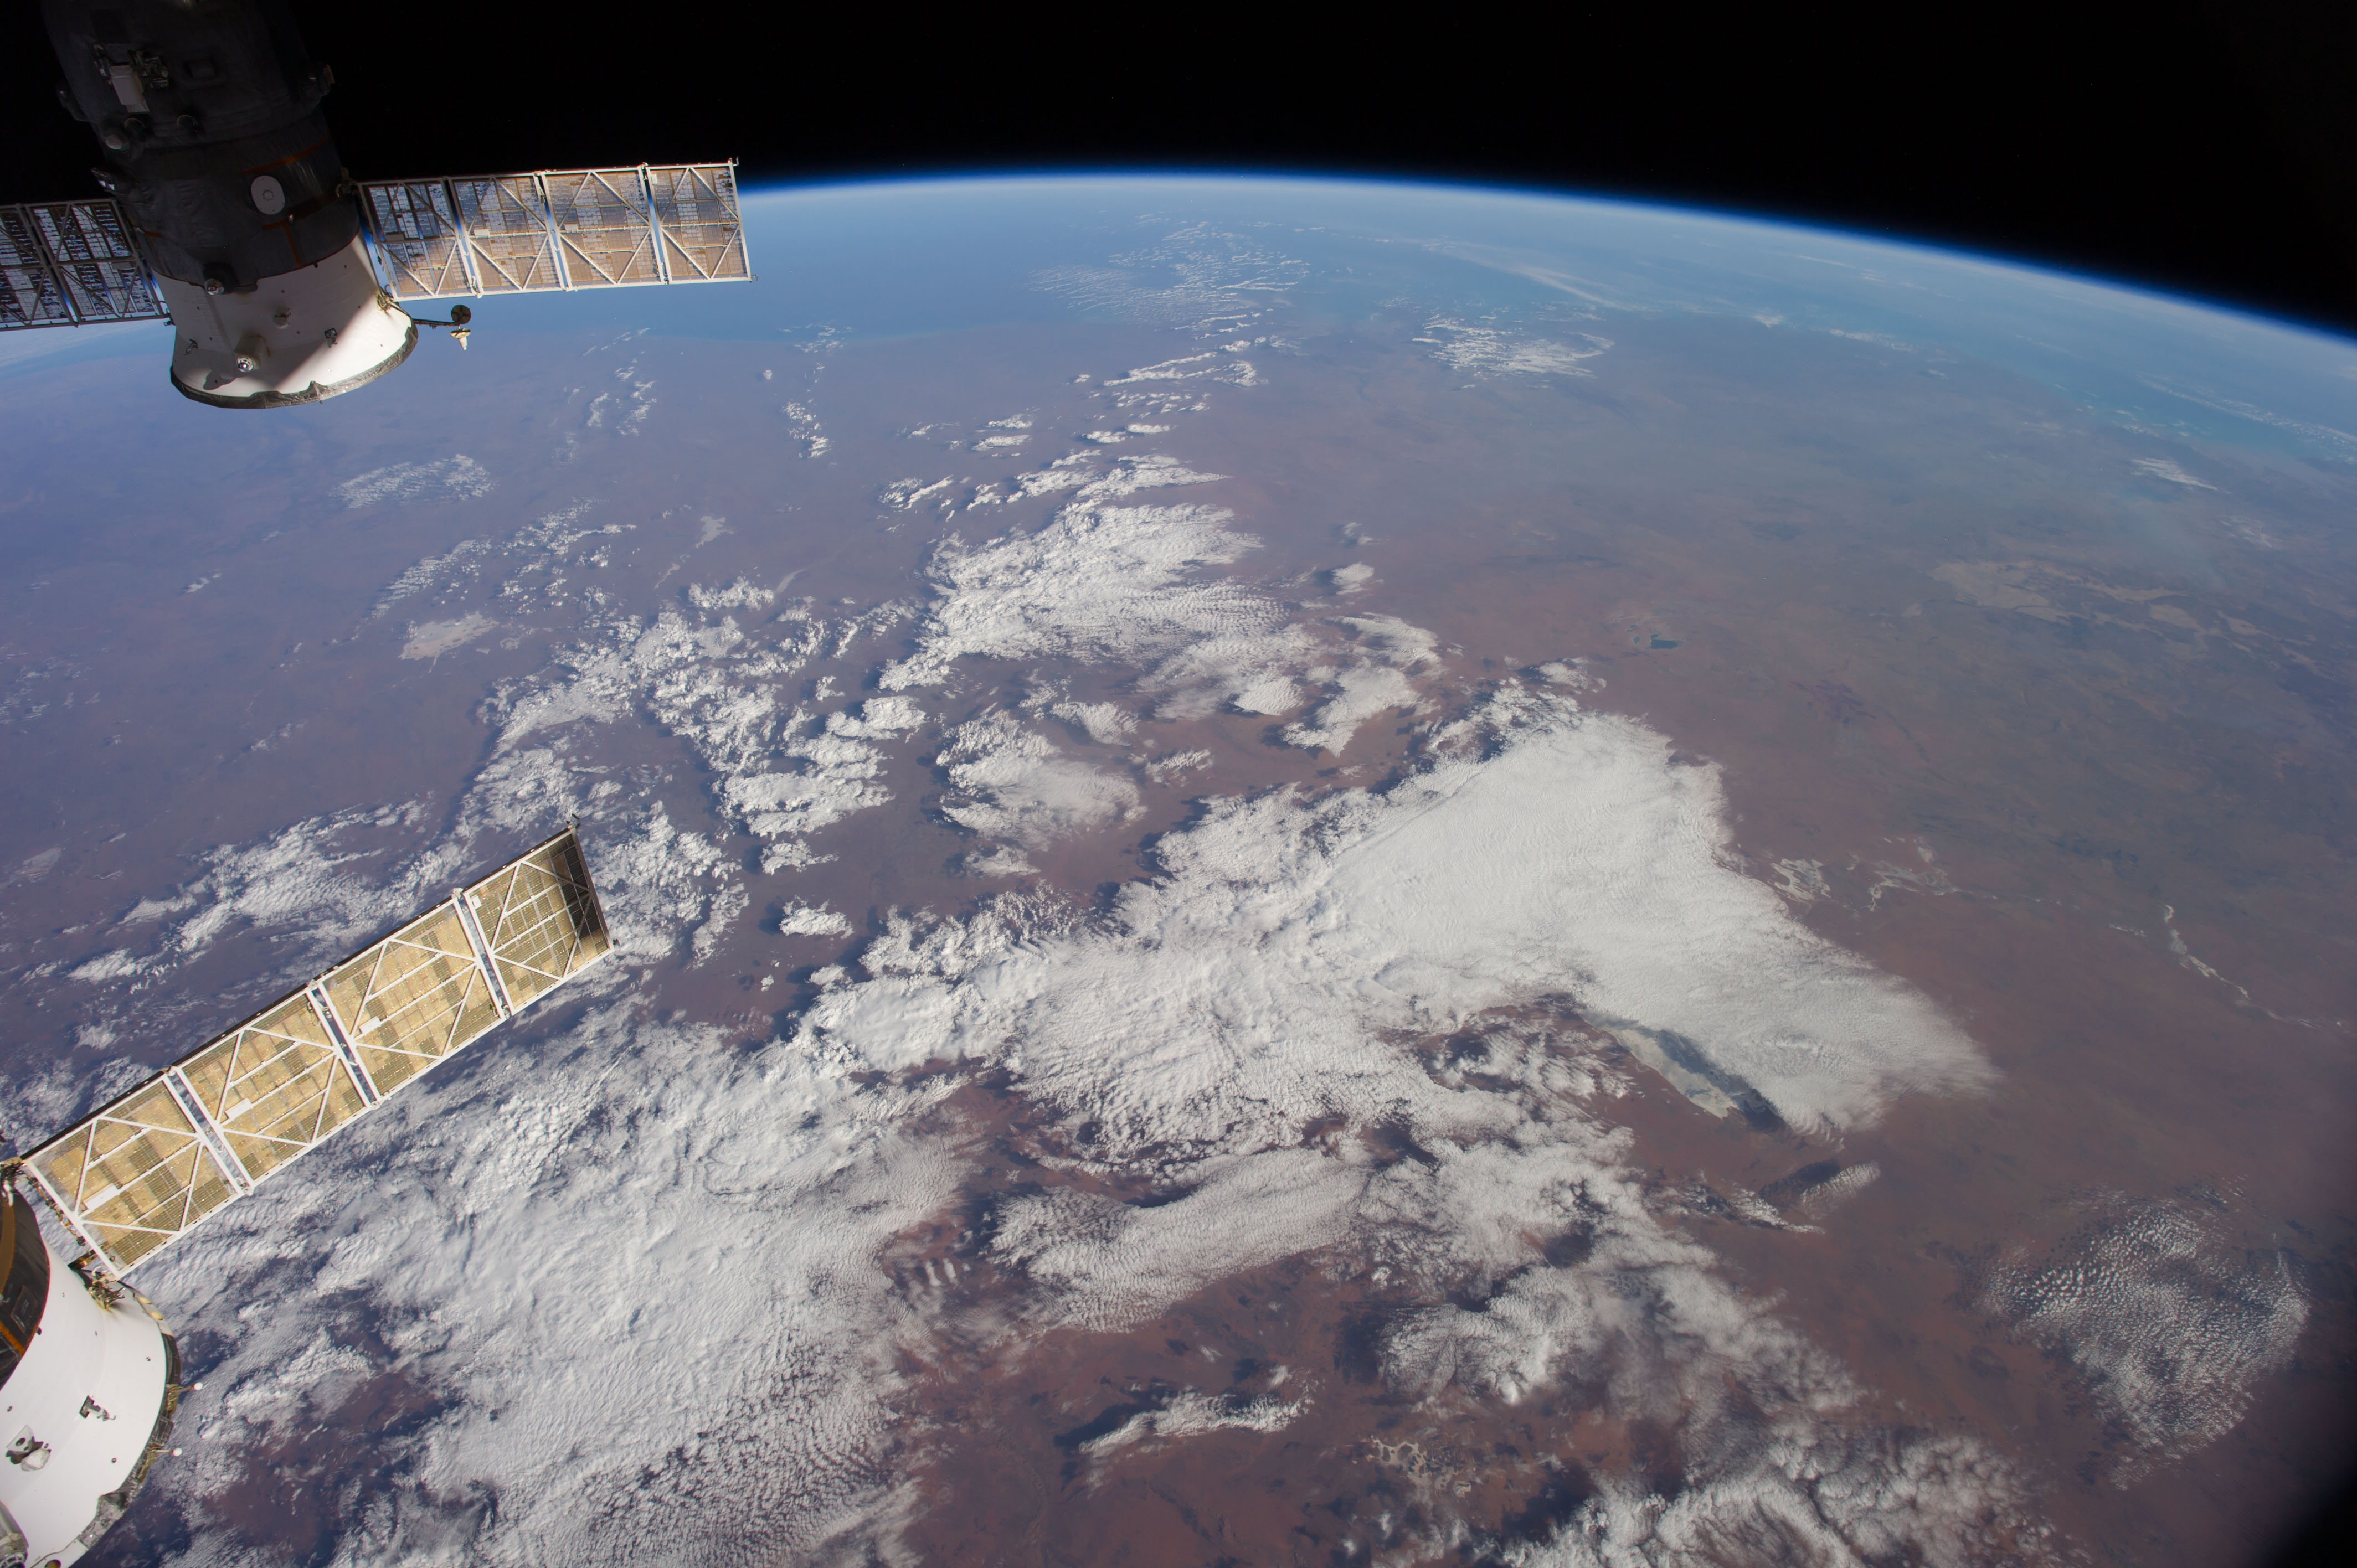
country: AUSTRALIA-WA
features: INDIAN O., L. GREGORY, L. MACKAY, GREAT SANDY DES., ATMOSPHERIC LIMB
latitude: -22.5
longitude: 126.0
